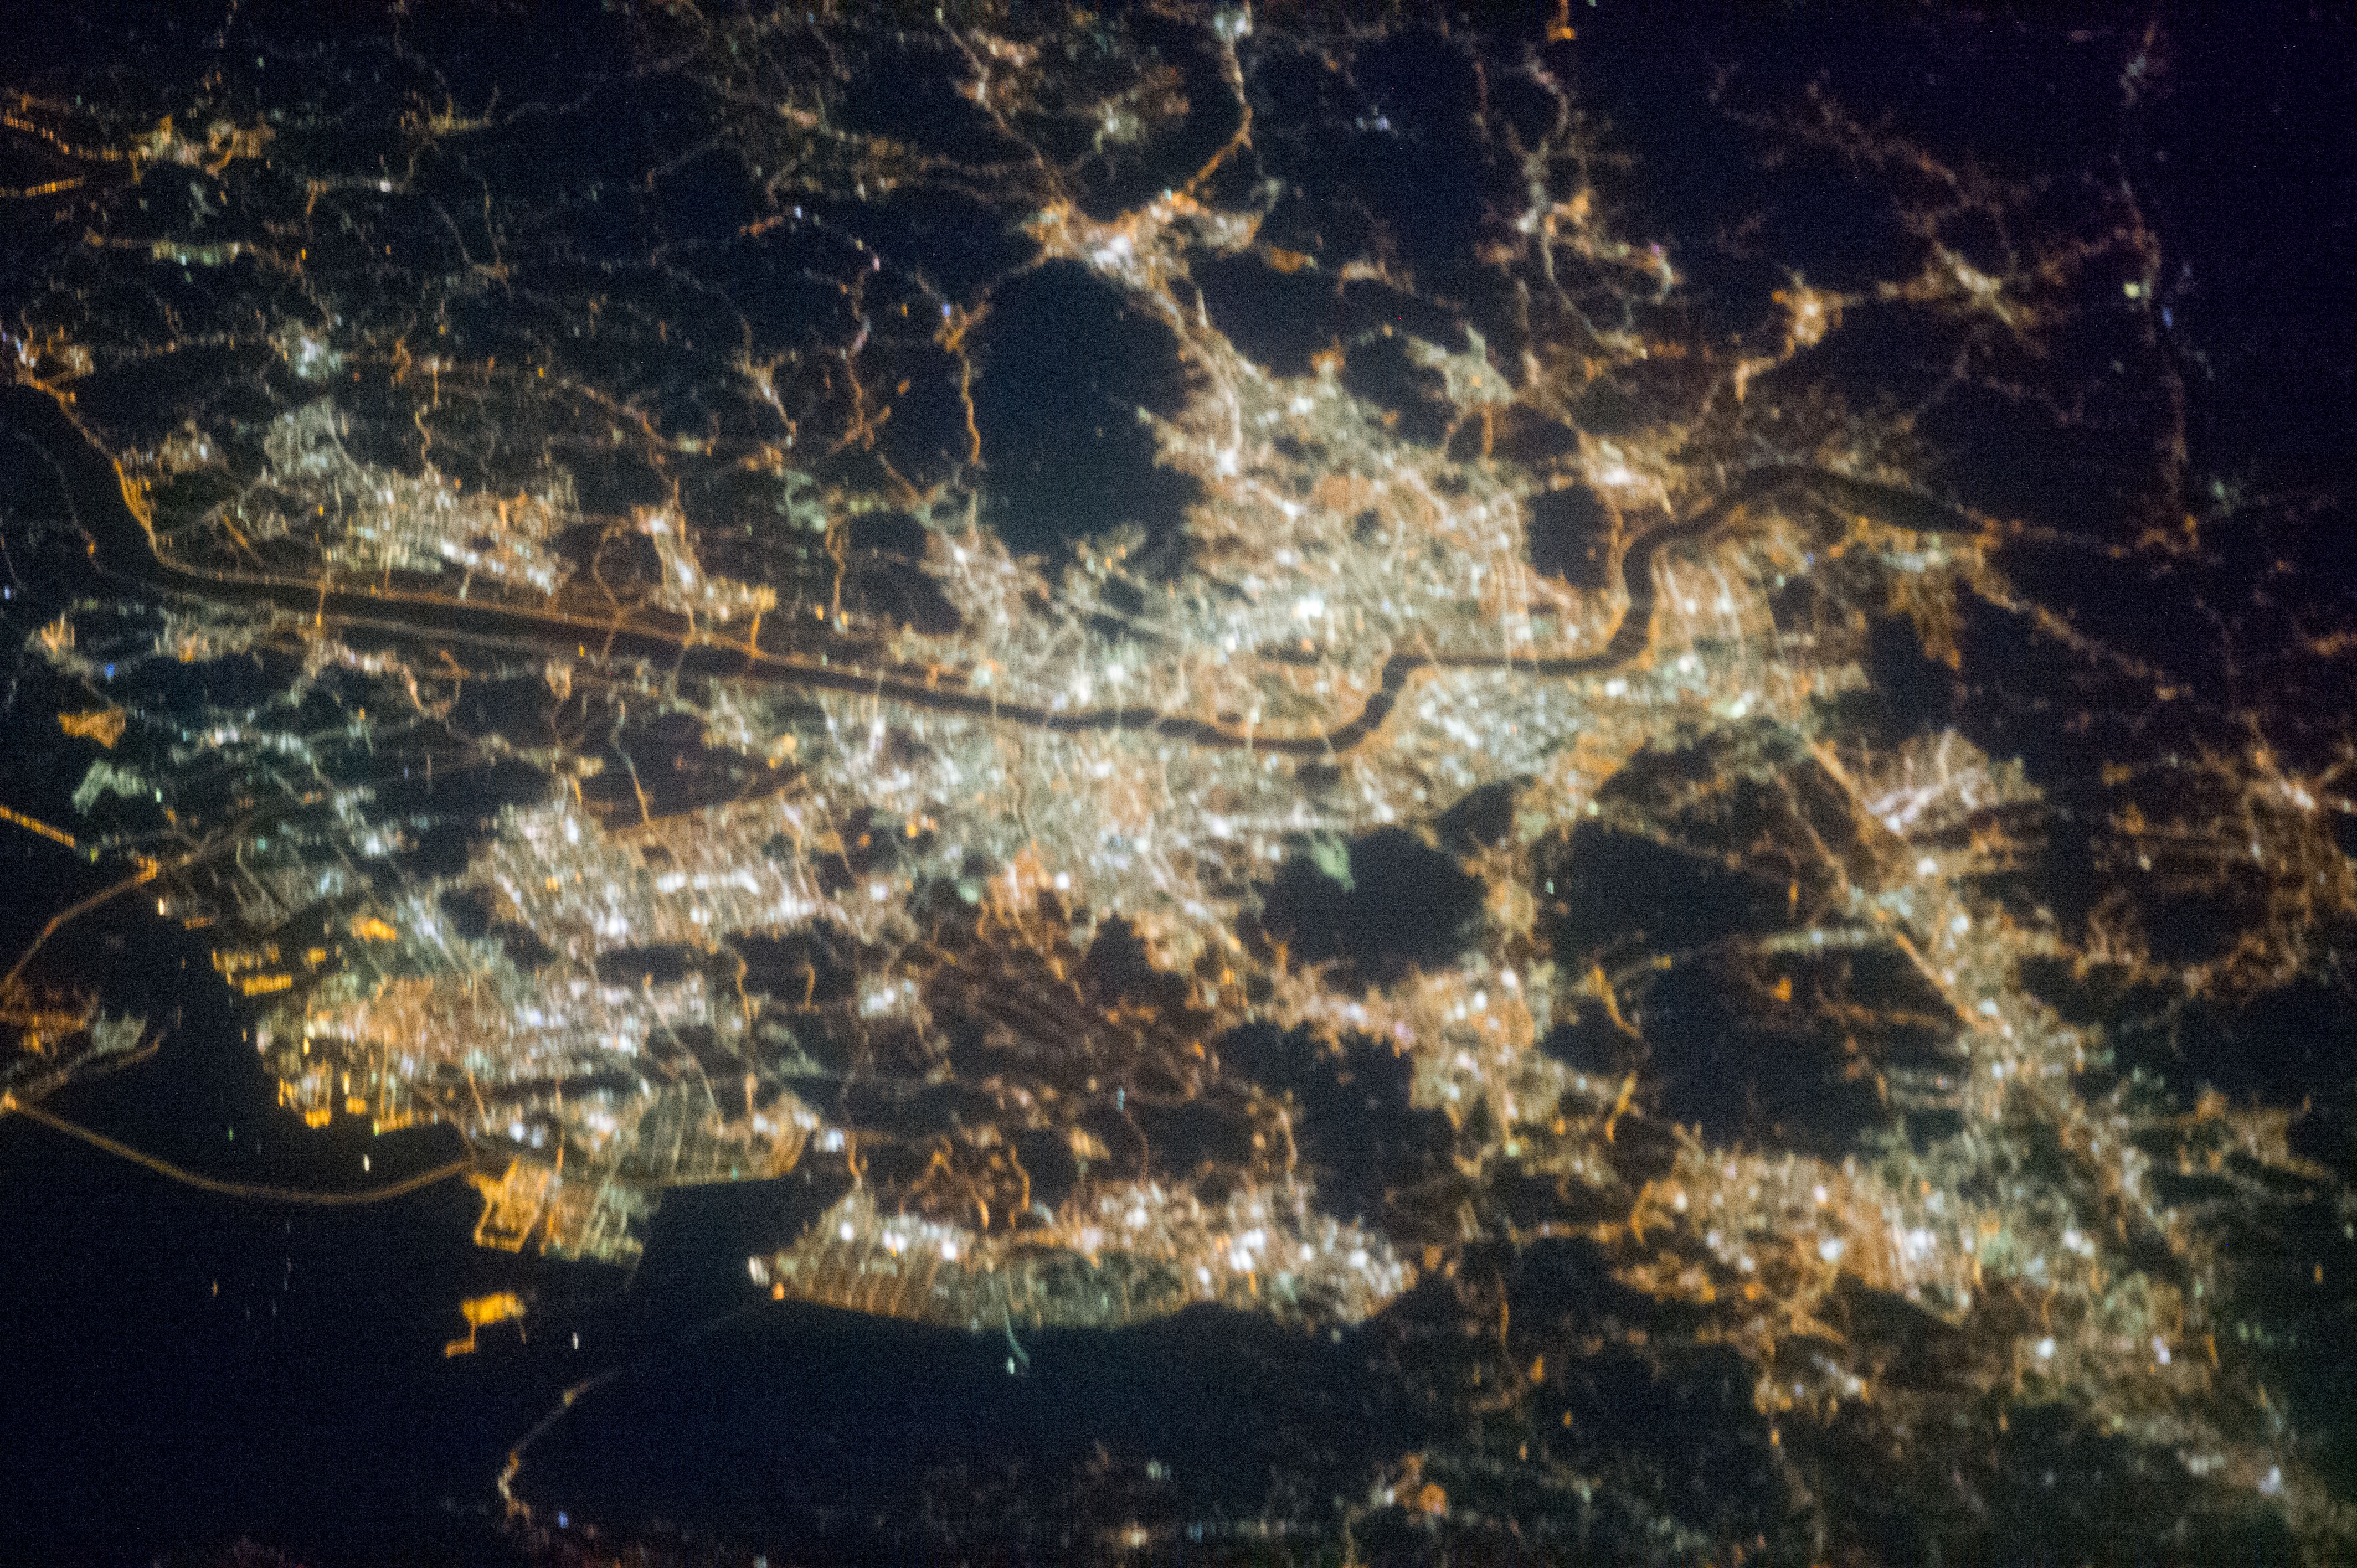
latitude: 37.5
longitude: 127.0
